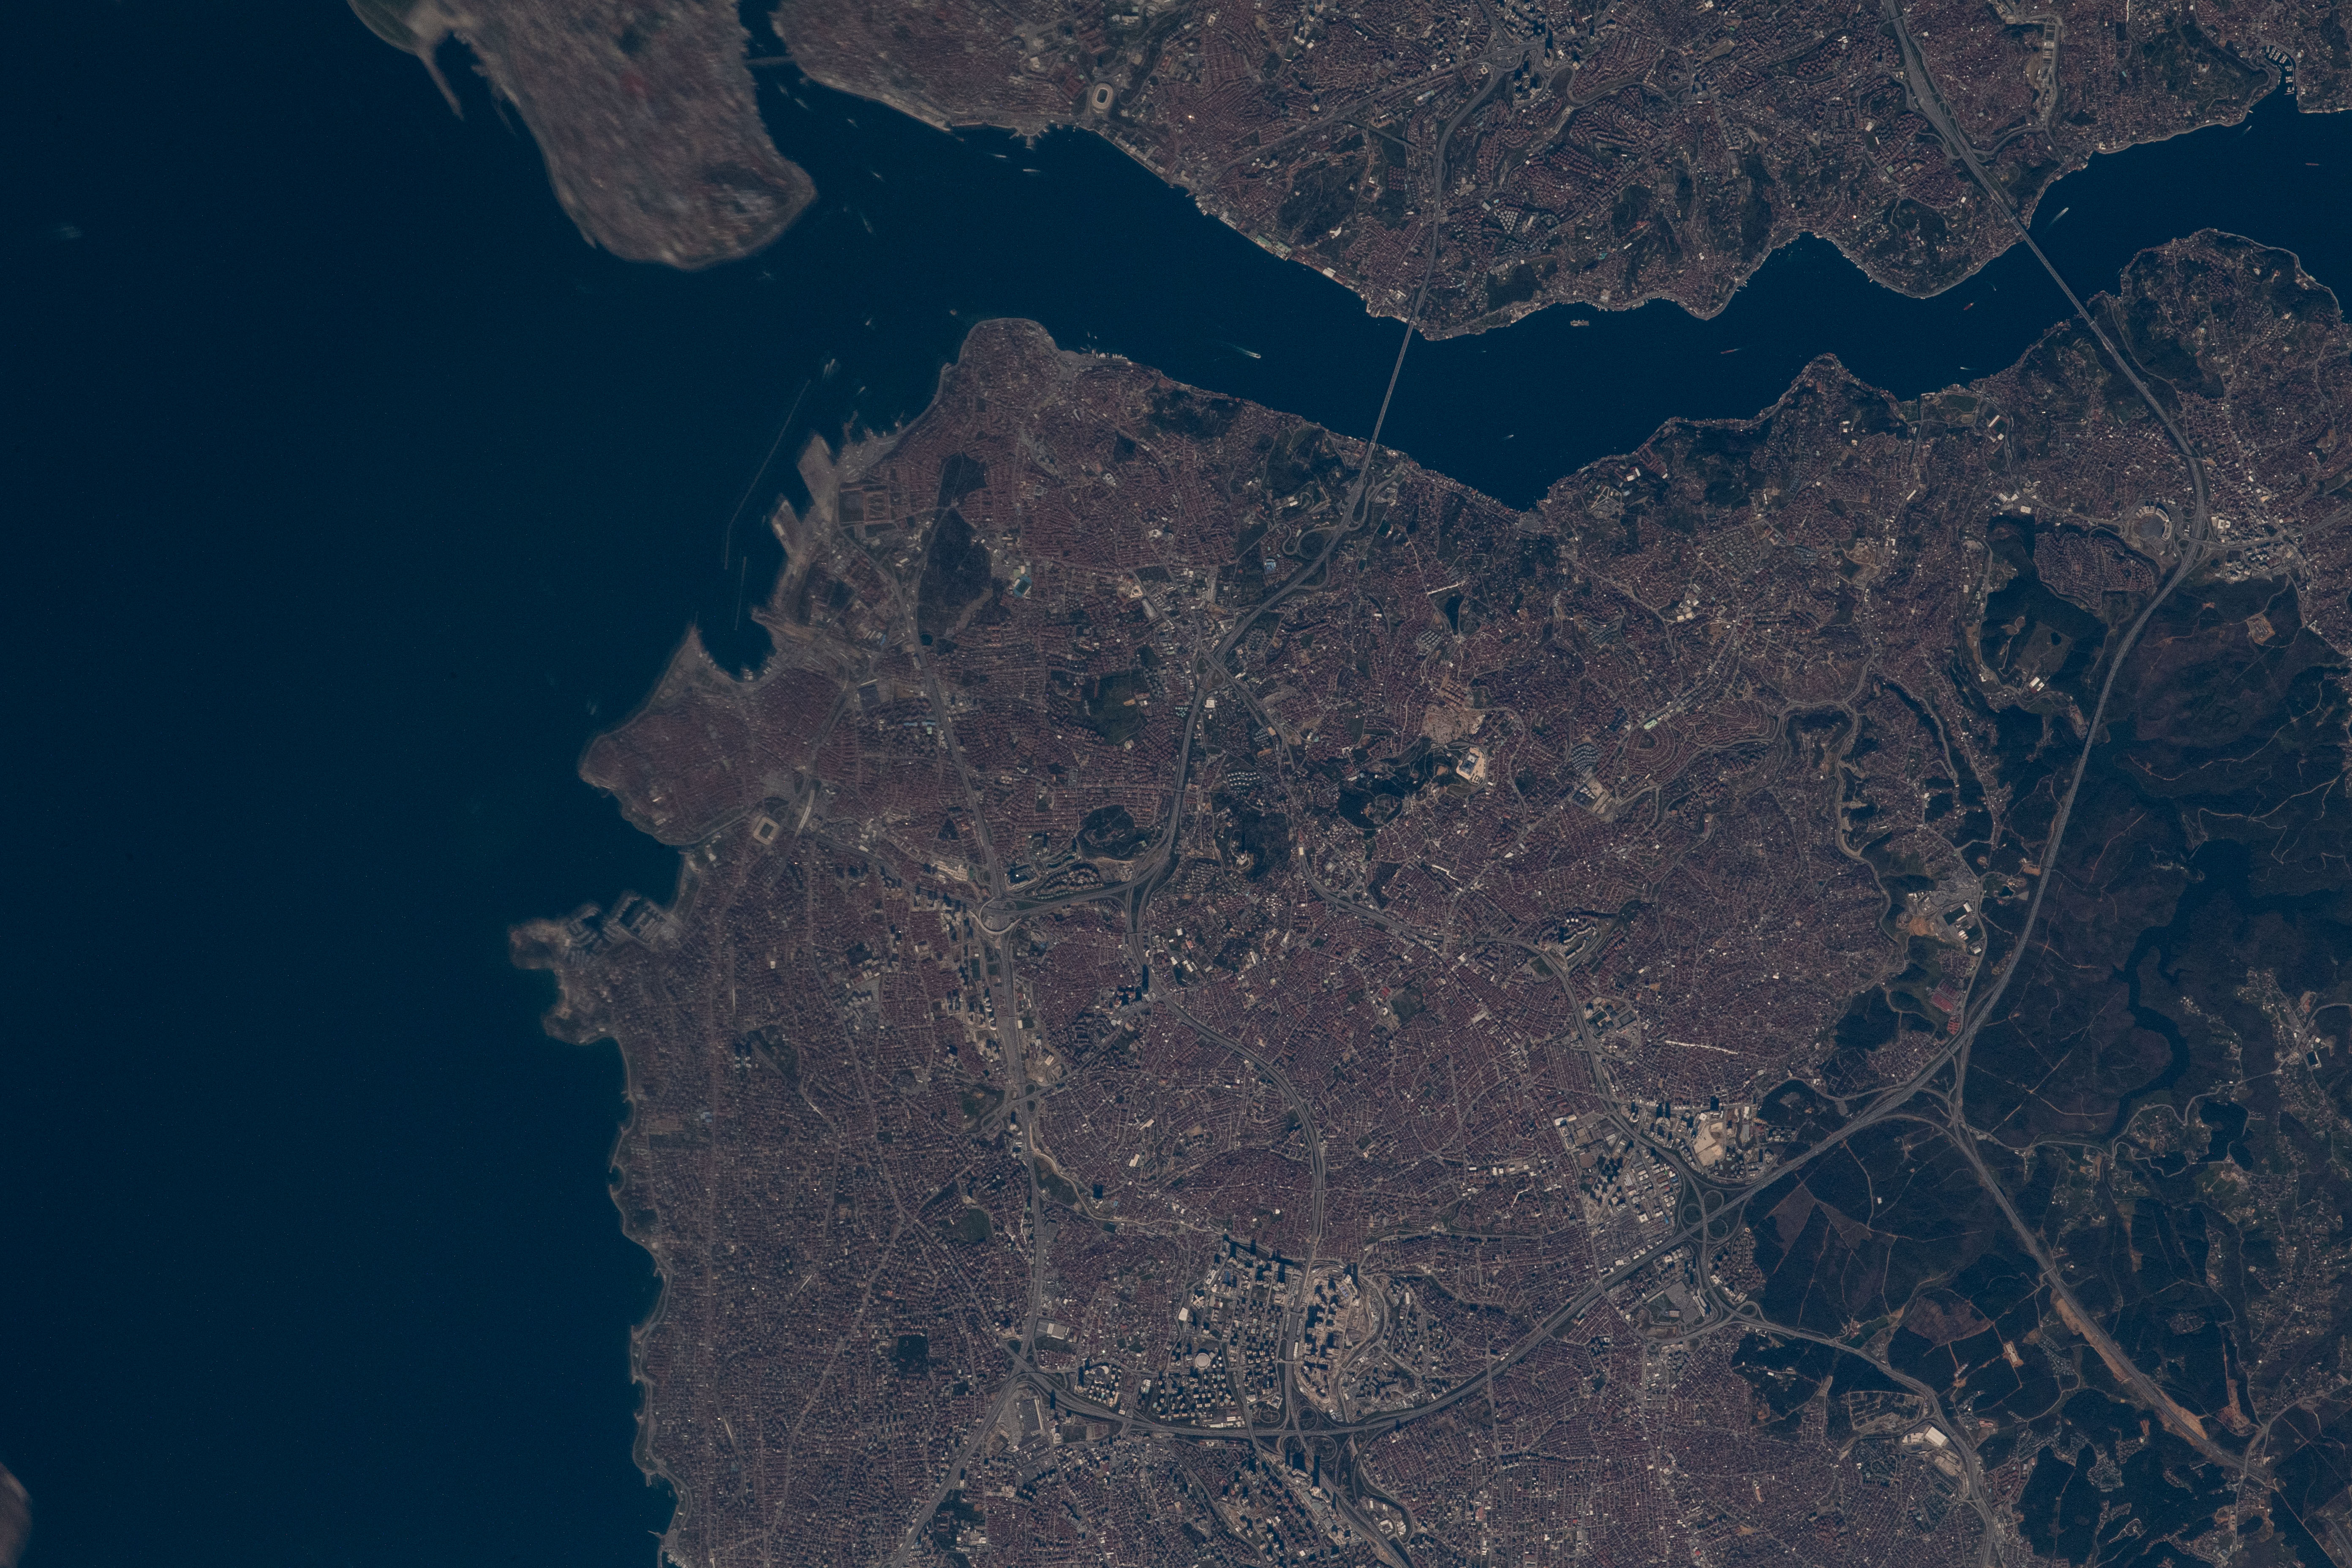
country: TURKEY
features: MARMARA SEA, BOSFORO STRAIT
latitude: 41.0
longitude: 29.1
